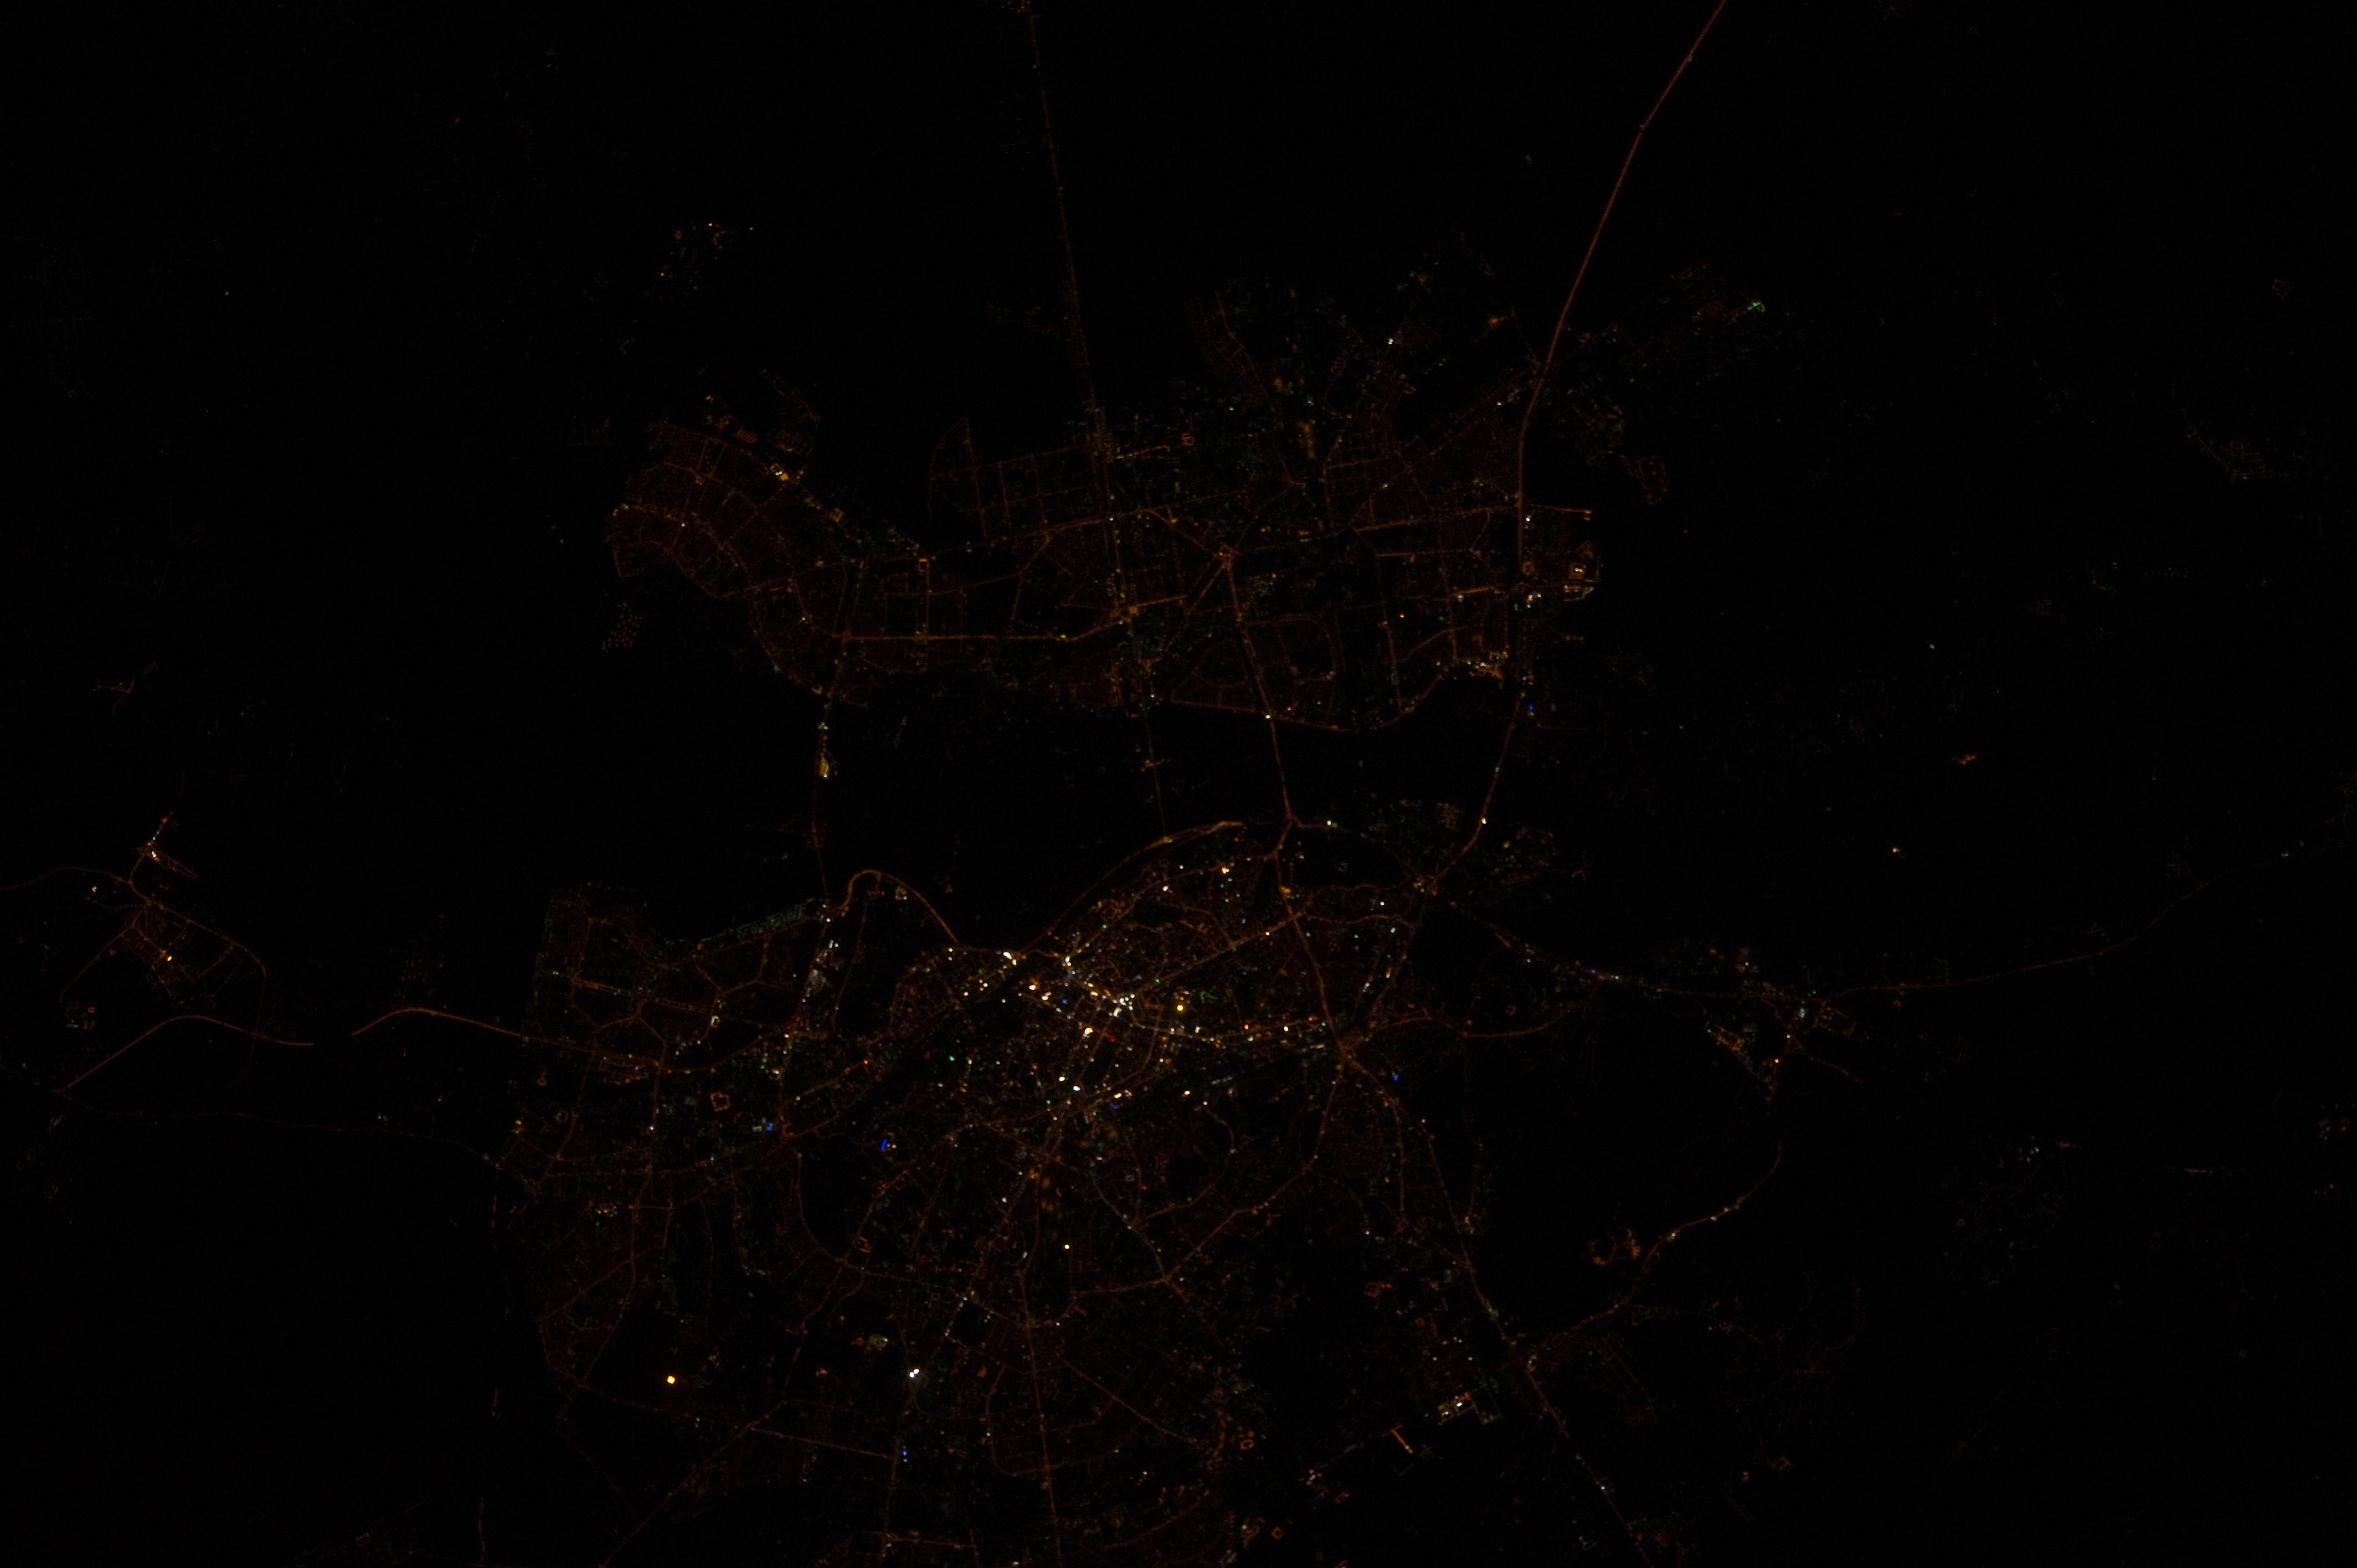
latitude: 50.5
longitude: 30.6
